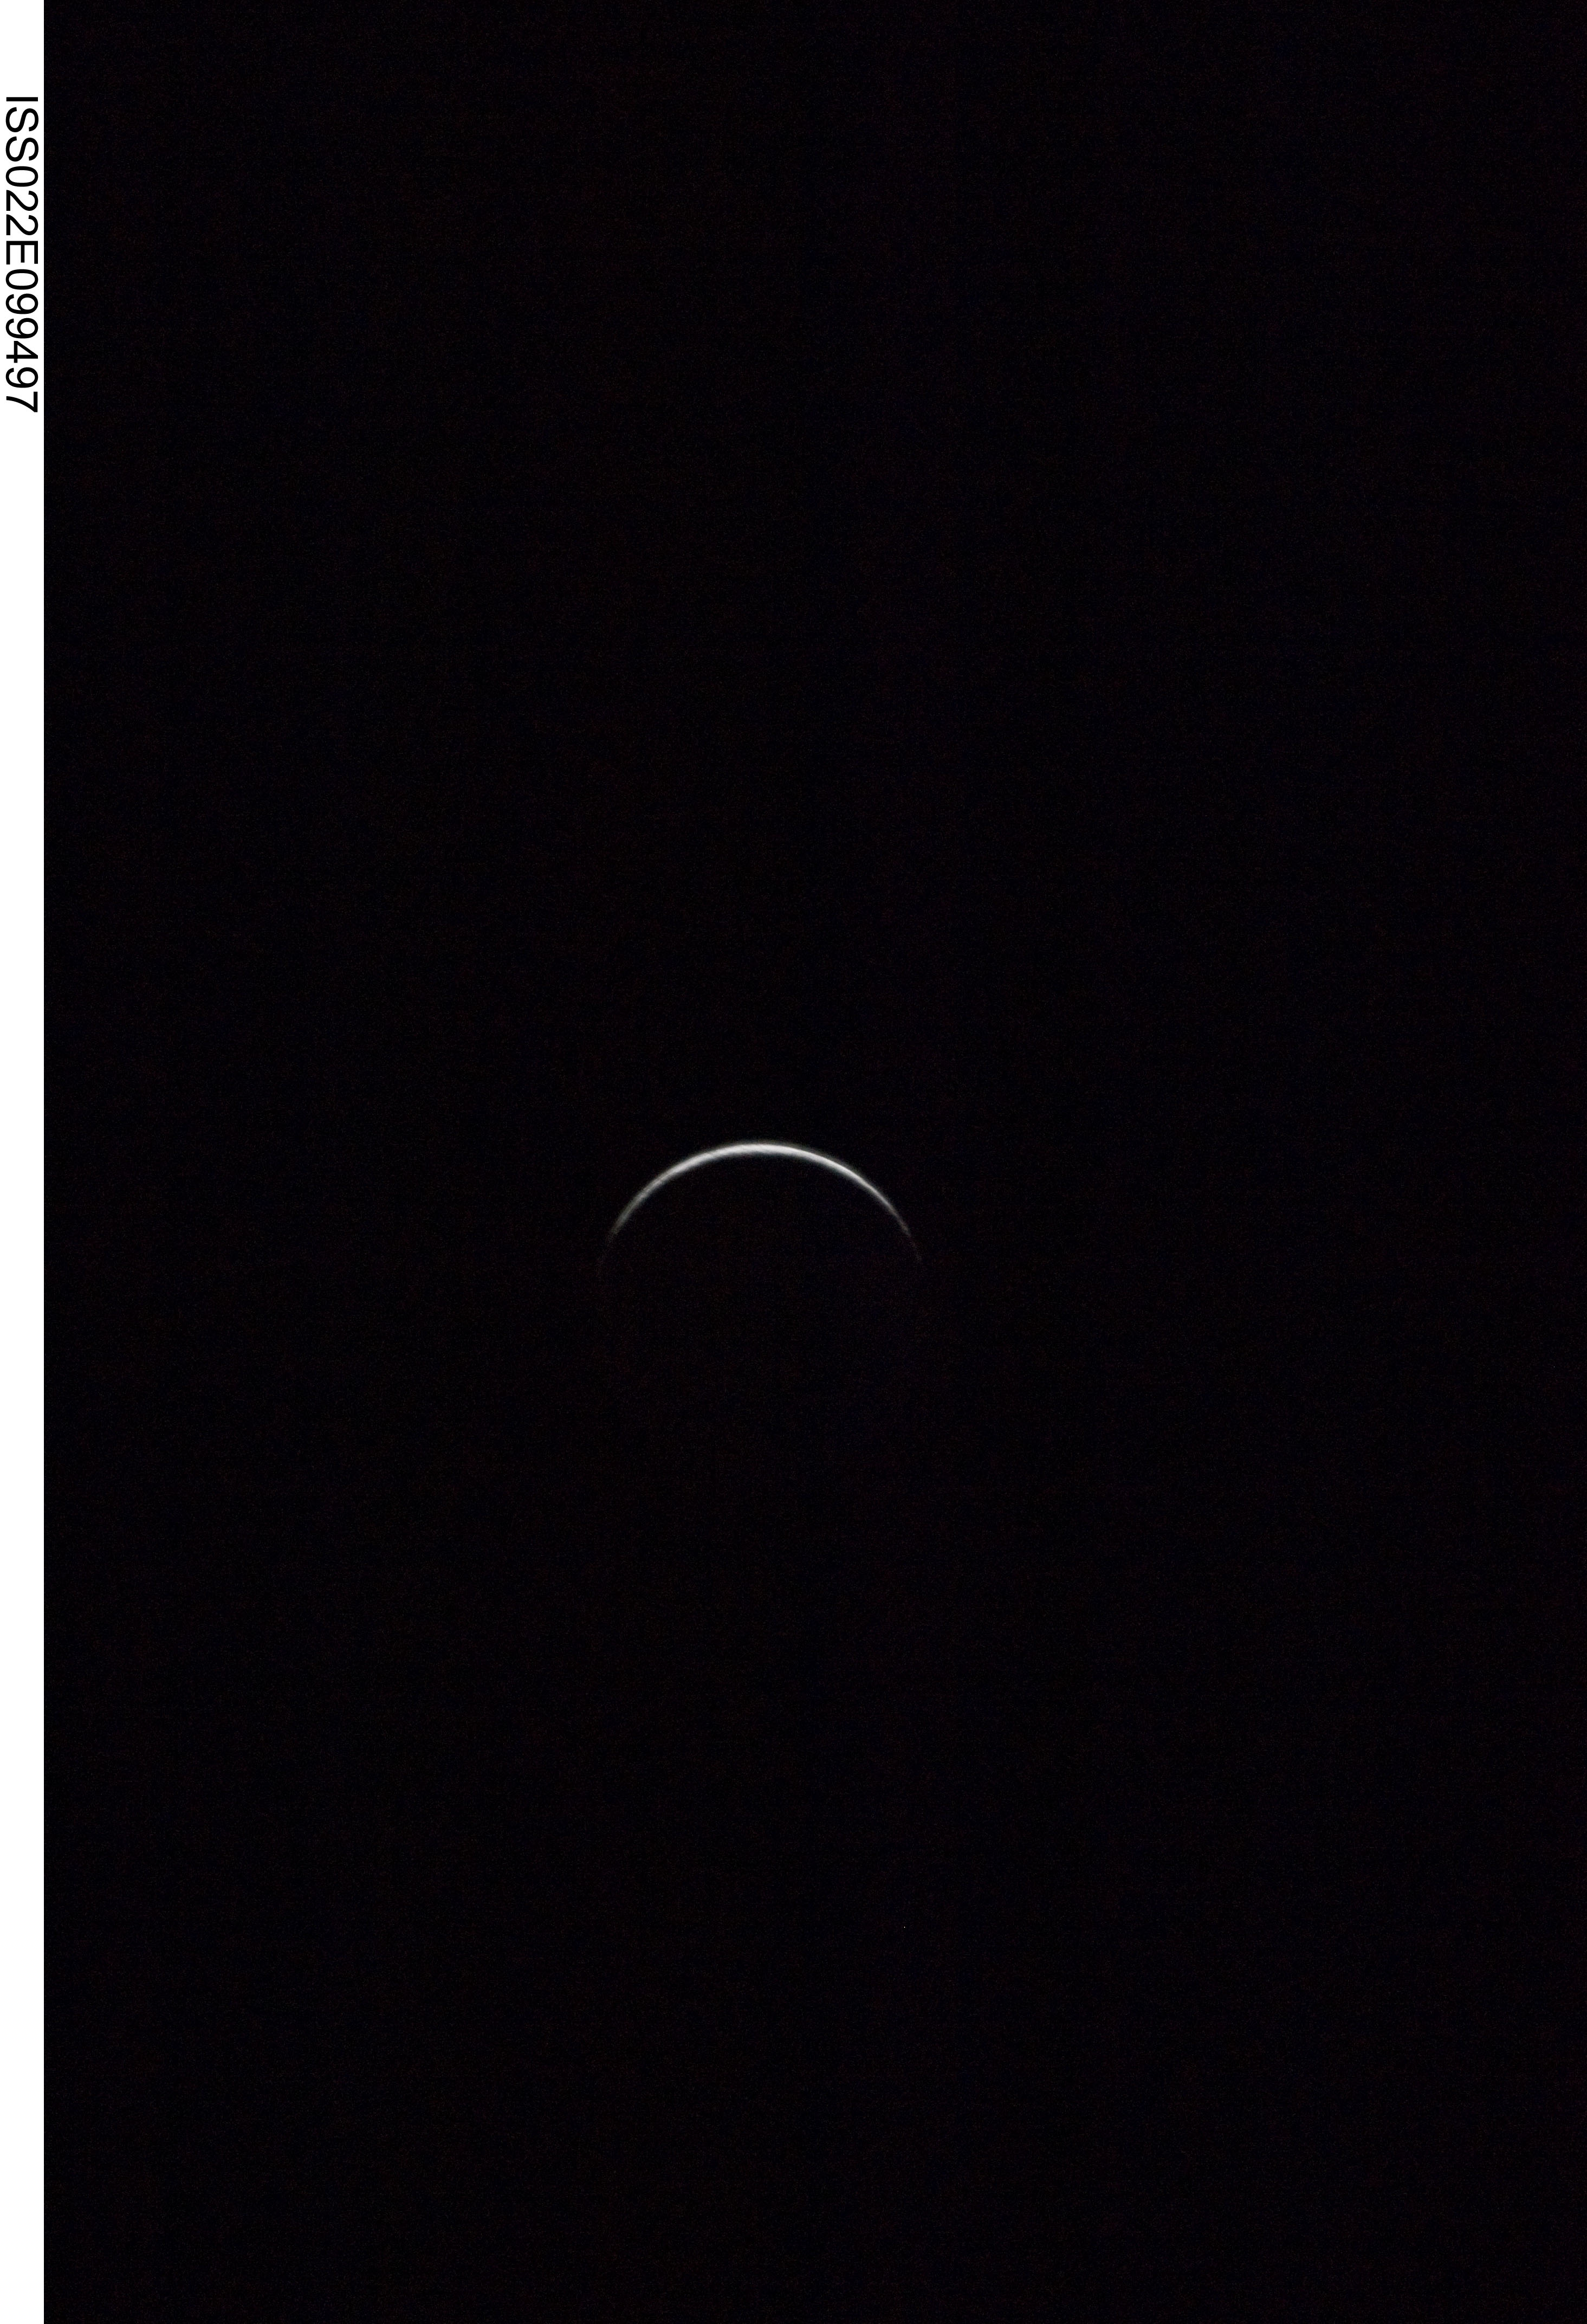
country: PACIFIC OCEAN
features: PAN-CRESCENT MOON WAXING
